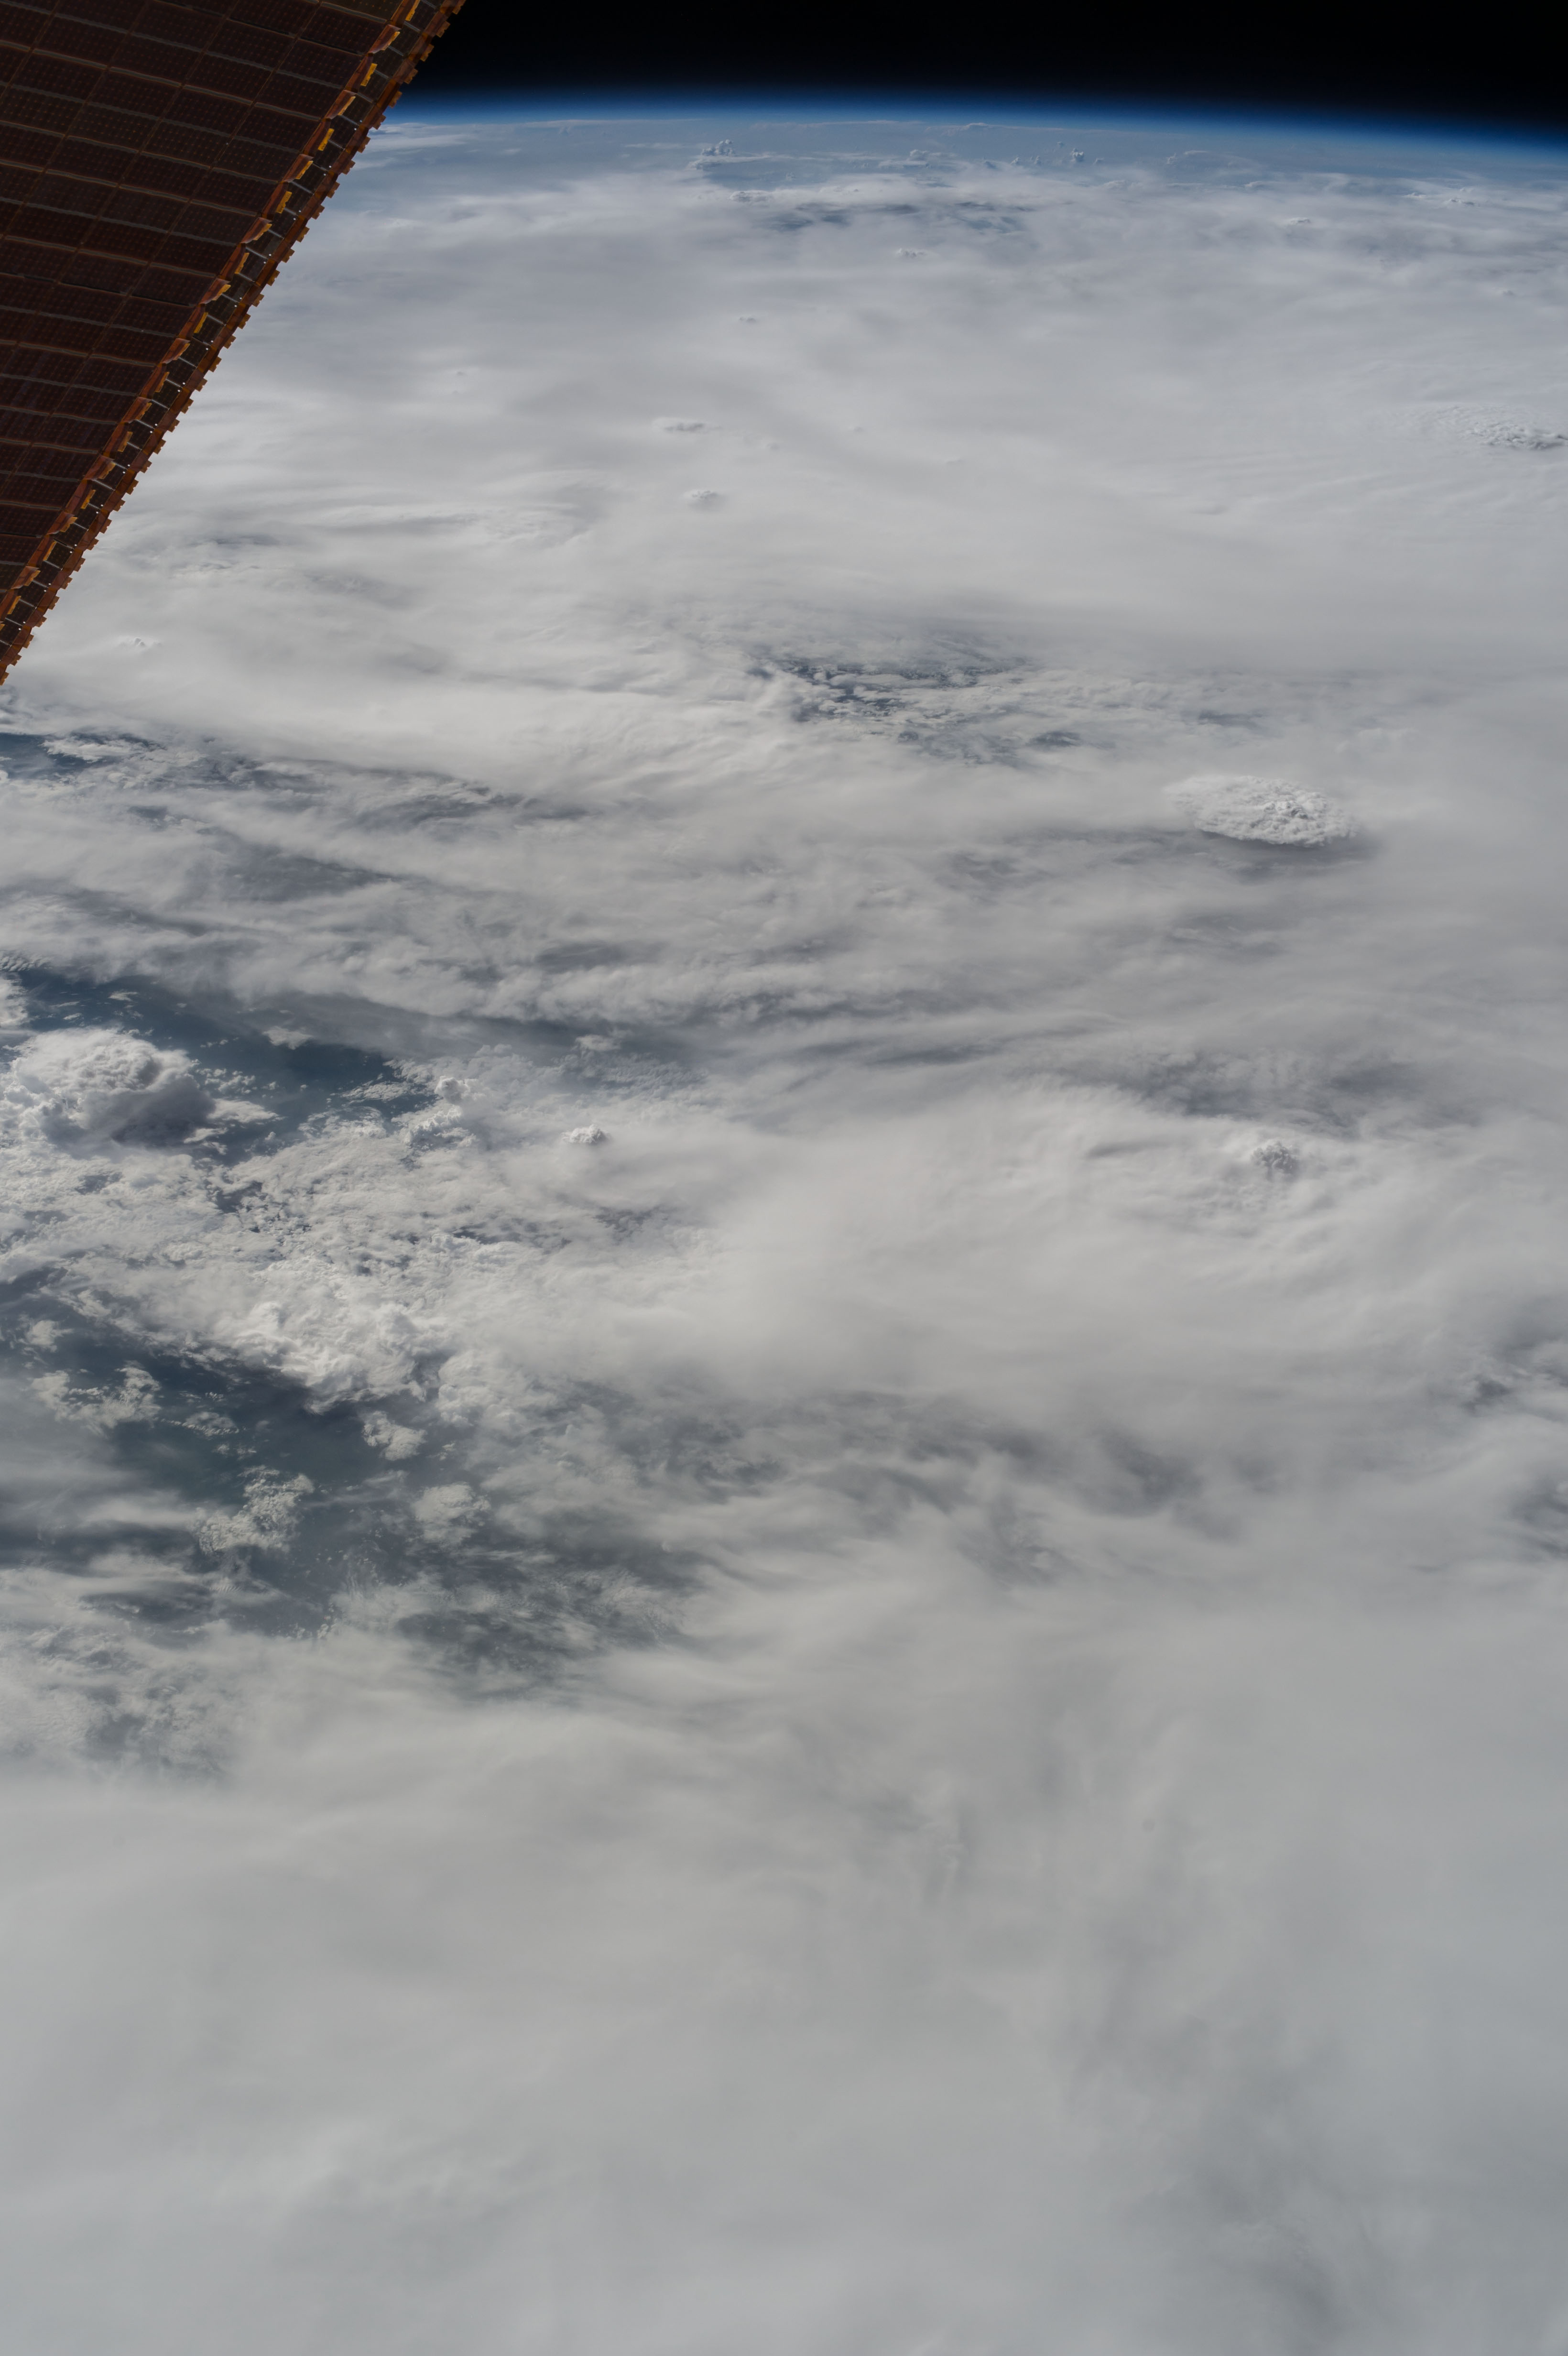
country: COLOMBIA
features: PAN-MAJOR HURRICANE MATTHEW, EYE FEATURE, EARTH LIMB, HAZE, ISS
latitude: 13.5
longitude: -73.5
